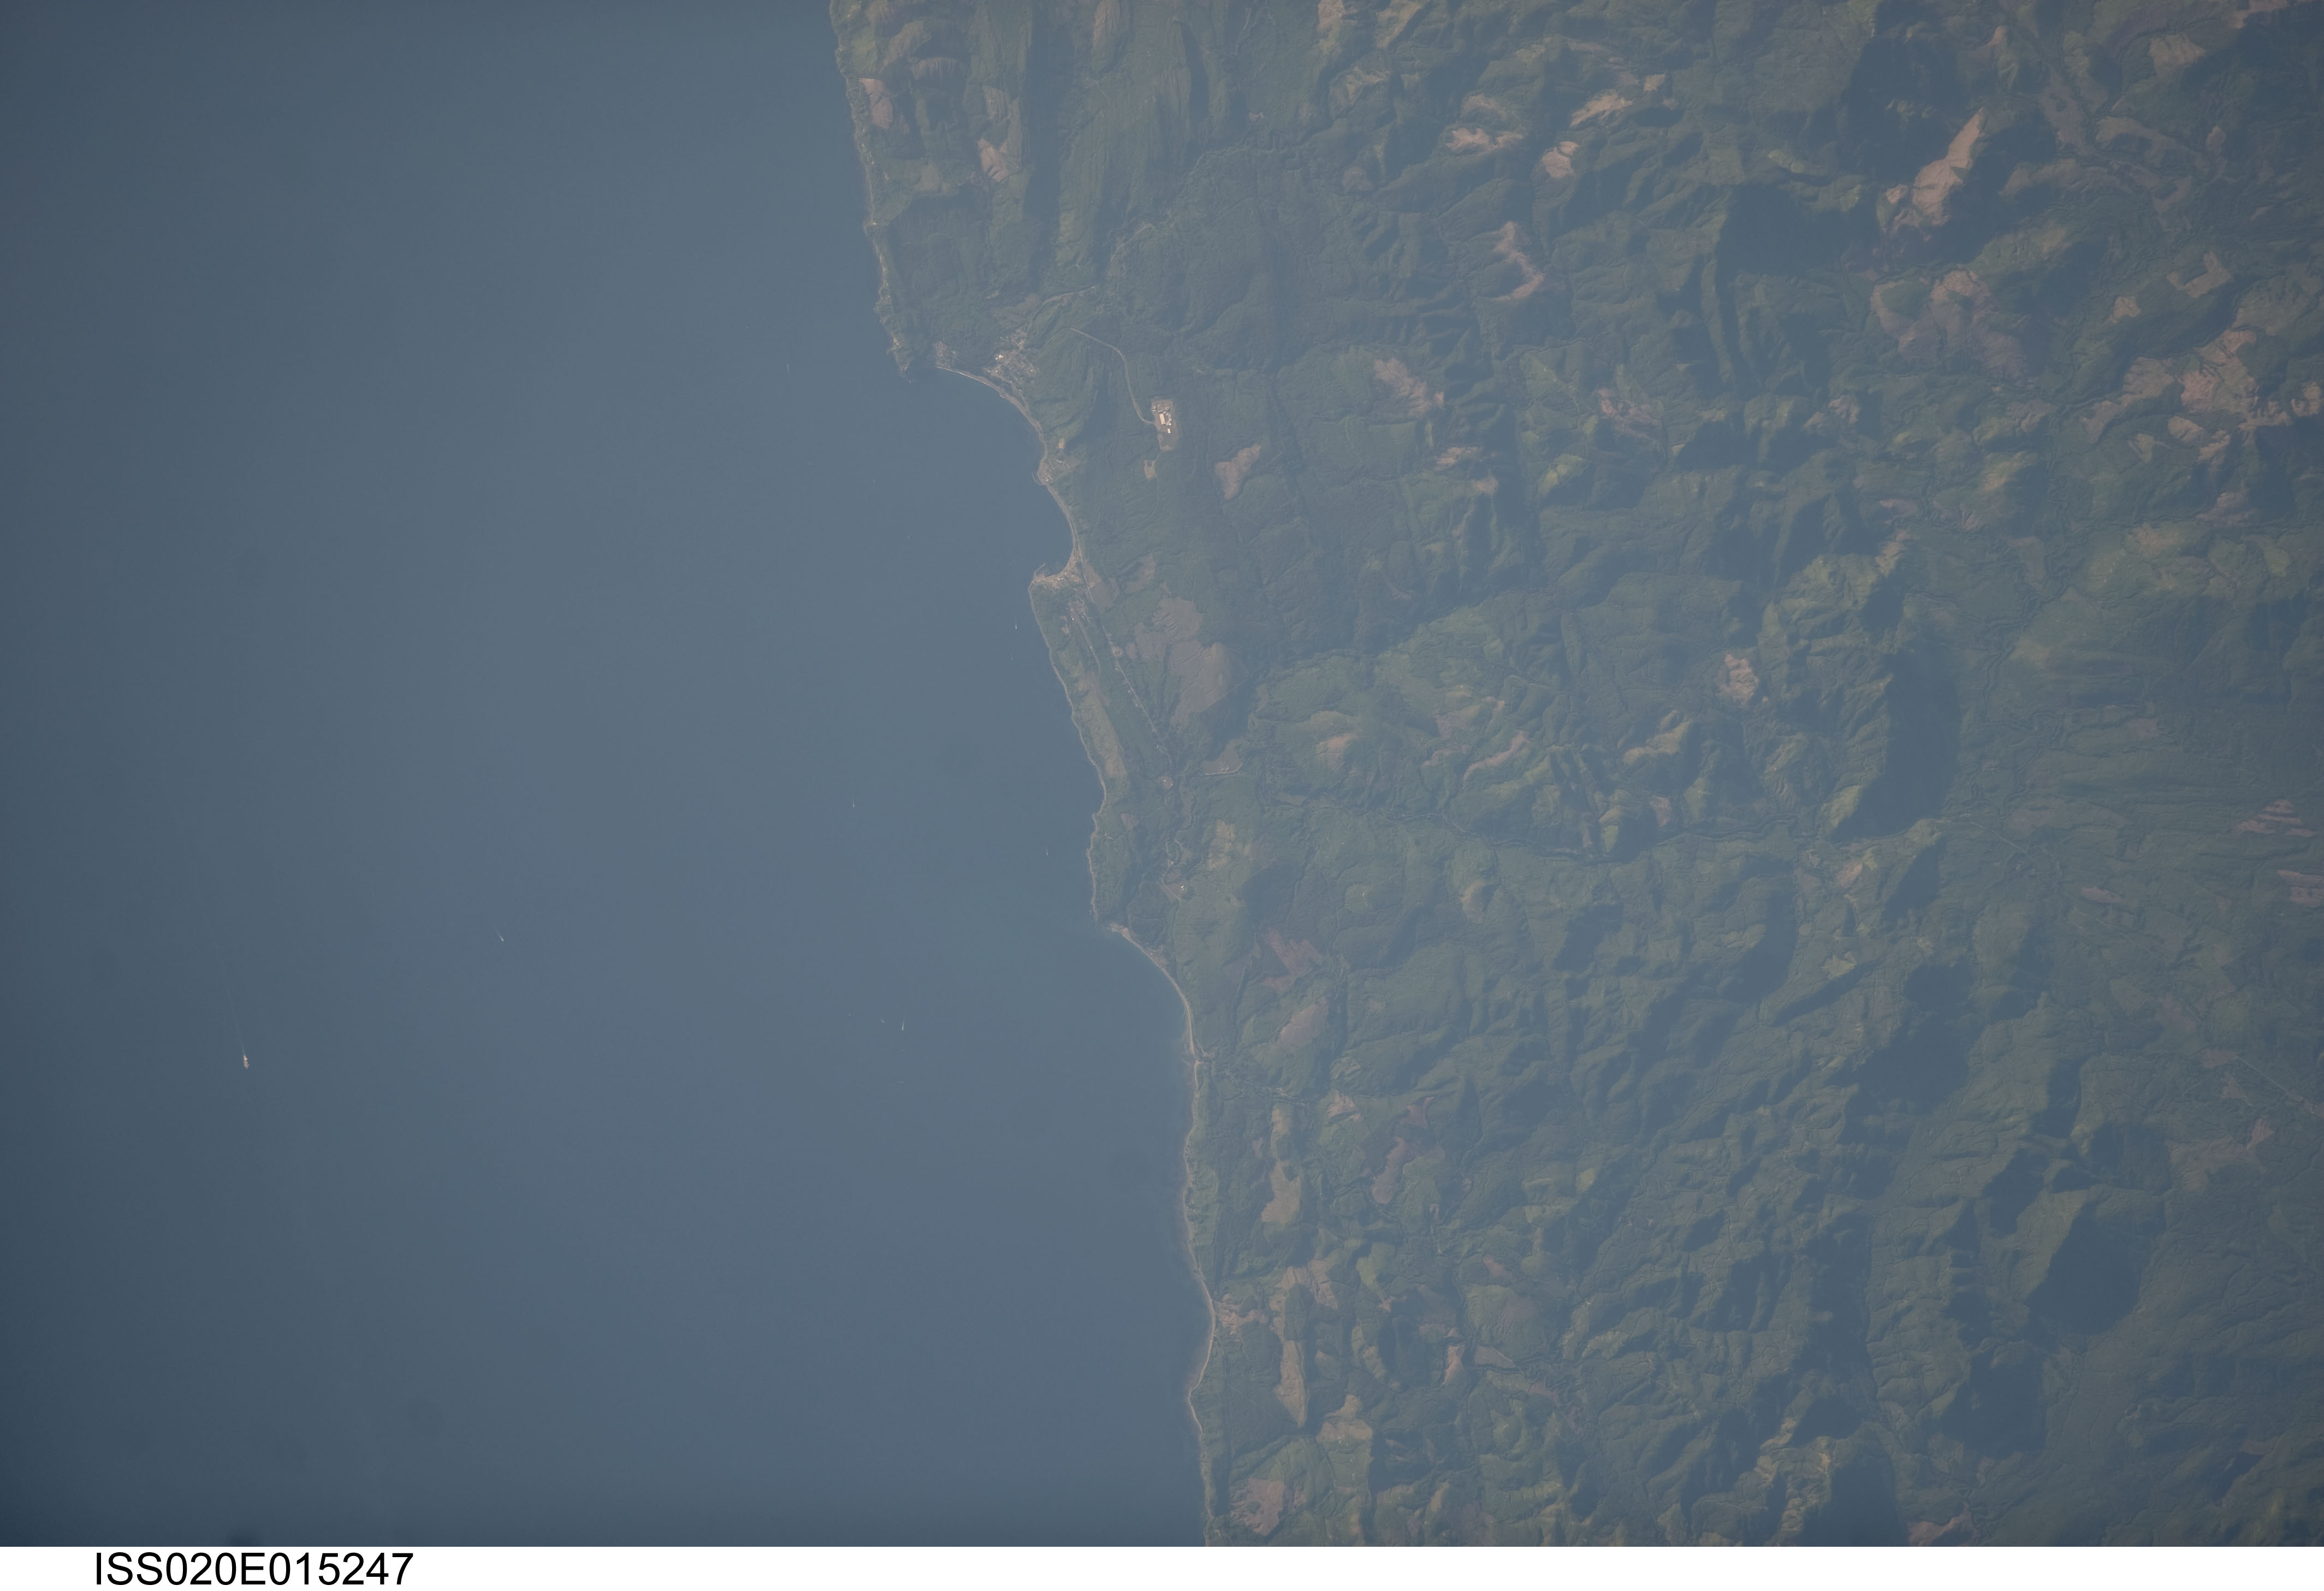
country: USA-WASHINGTON
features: STRAIT OF JUAN DE FUCA,WASHINGTON,SEKIU POINT,SEKIU,USA,CLALLAM BAY,SLIP POINT
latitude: 48.3
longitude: -124.3
